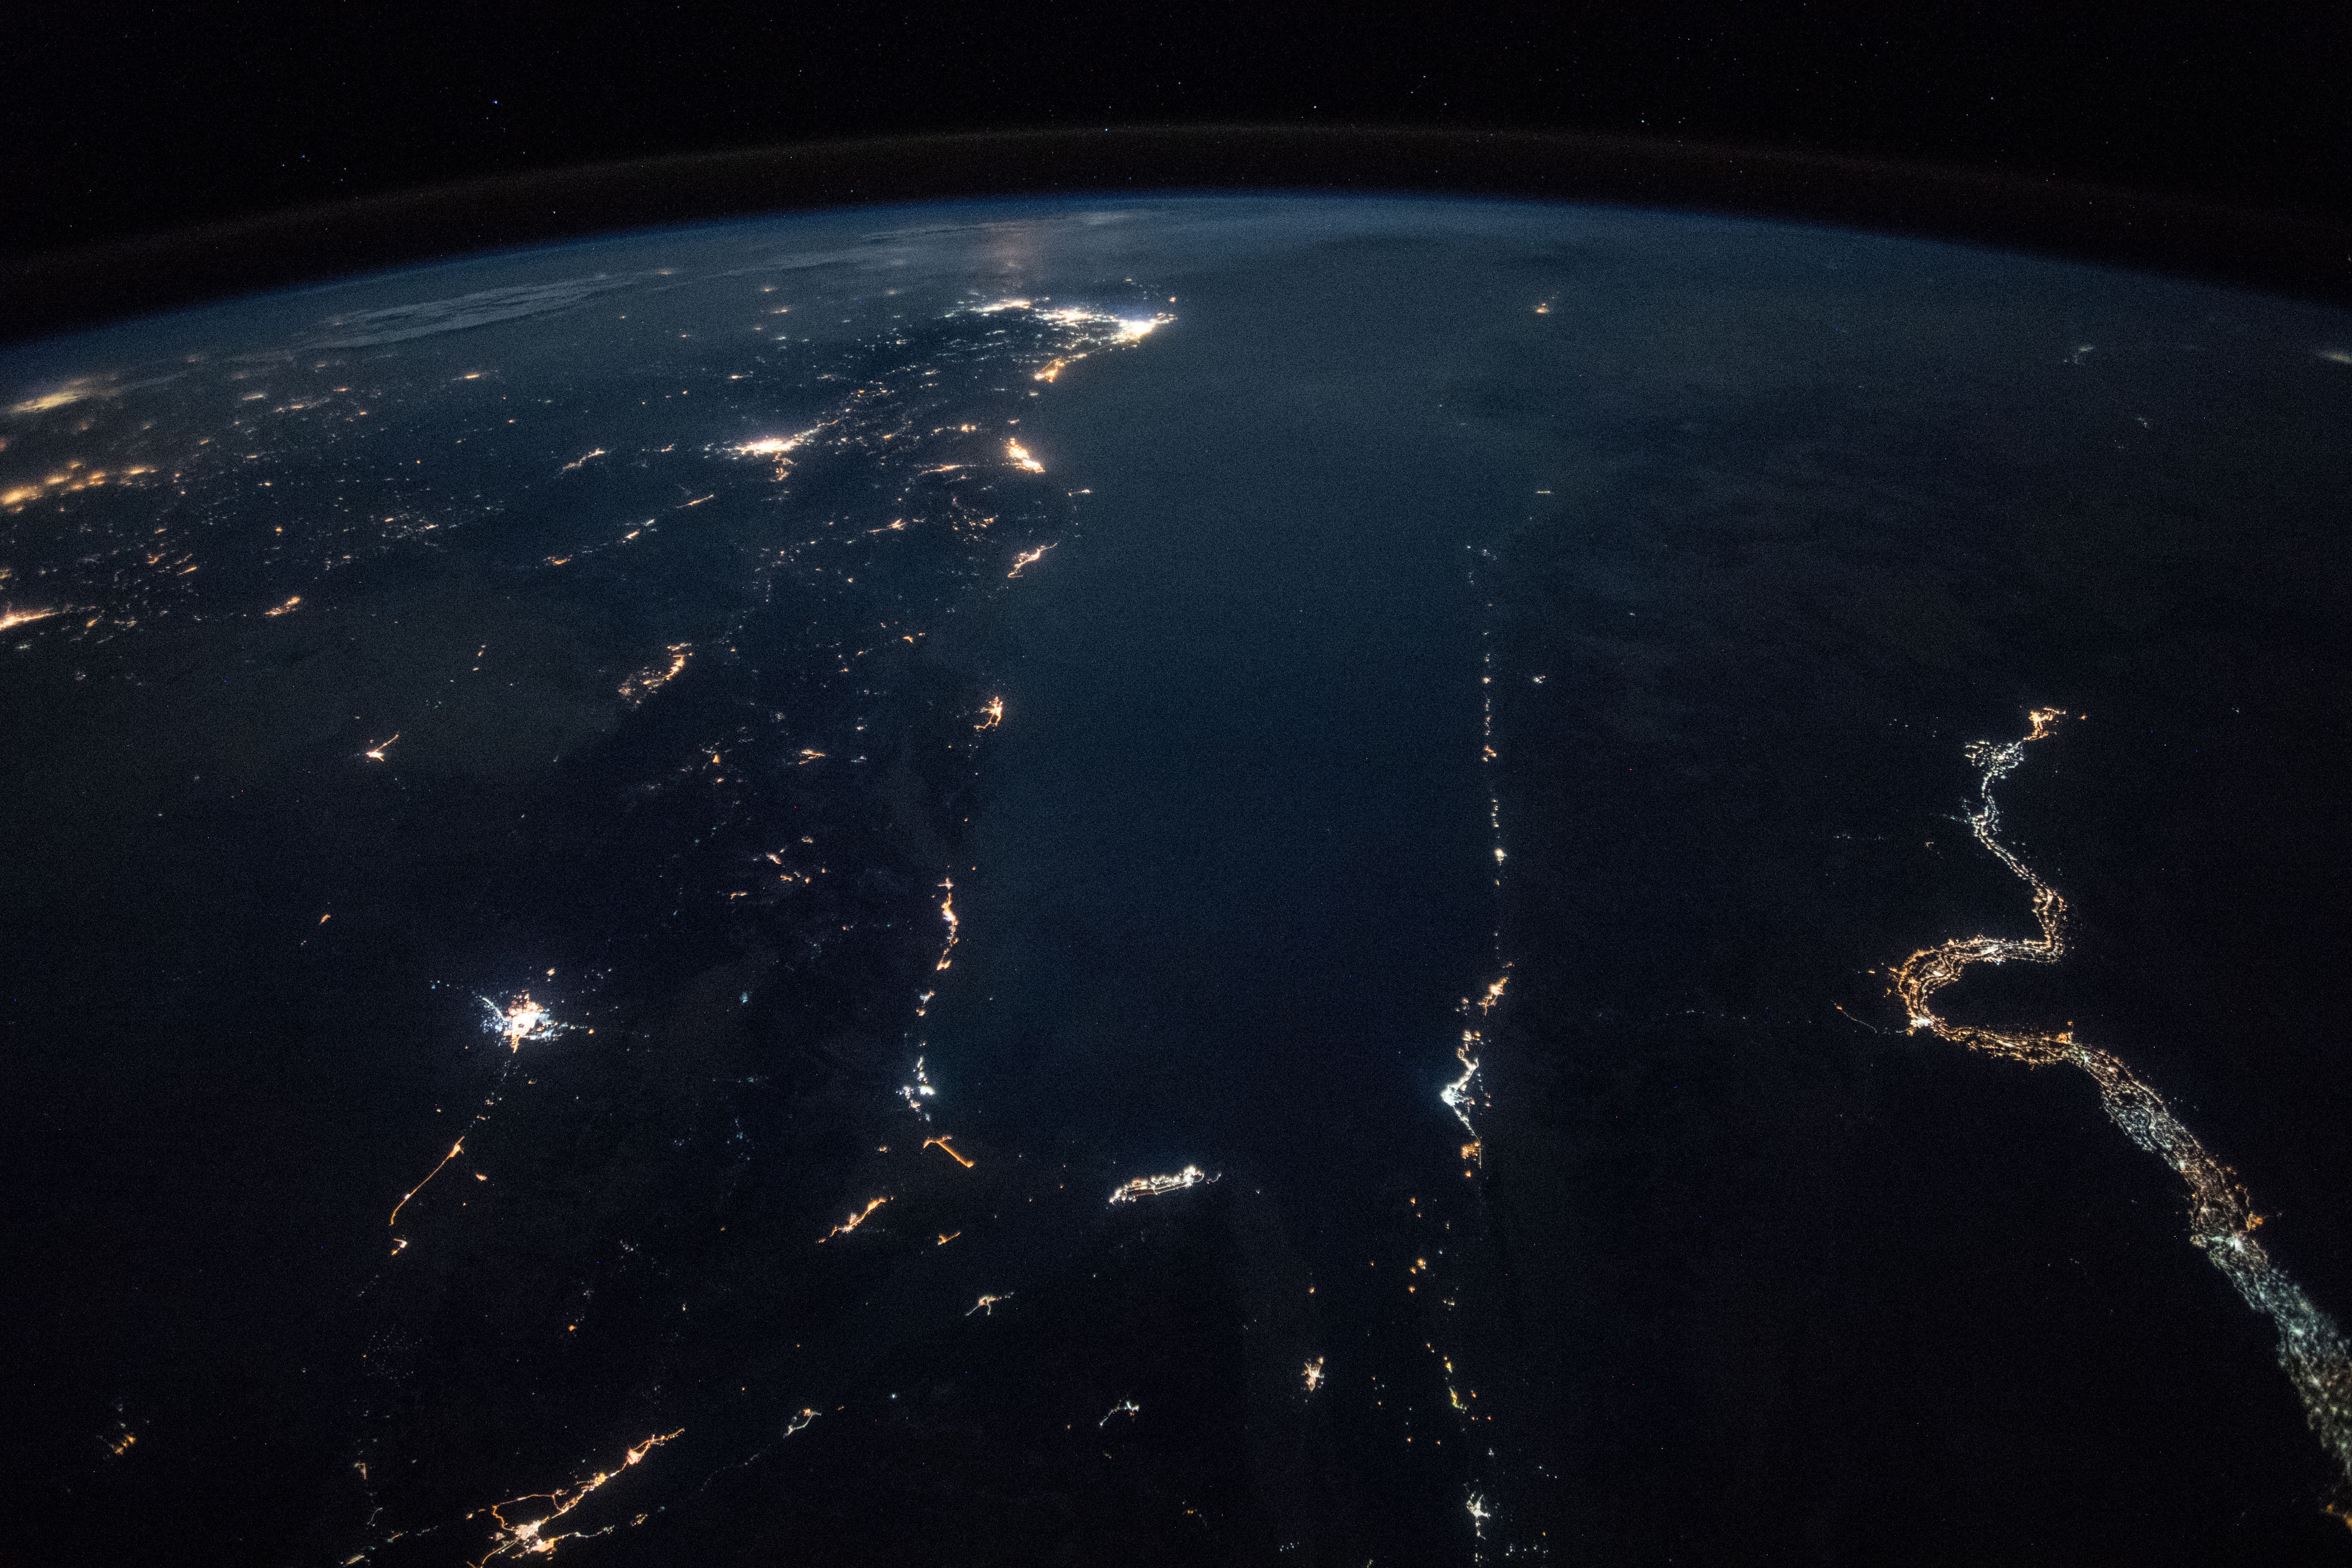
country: SAUDI ARABIA
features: GULF OF SUEZ, GULF OF AQABA, HEJAZ MOUNTAINS, TABUK CITY, RAS MOHAMMED CITY, SHARM EL-SHEIKH CITY, NILE RIVER, EARTH LIMB, NIGHT
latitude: 27.3
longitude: 35.3
